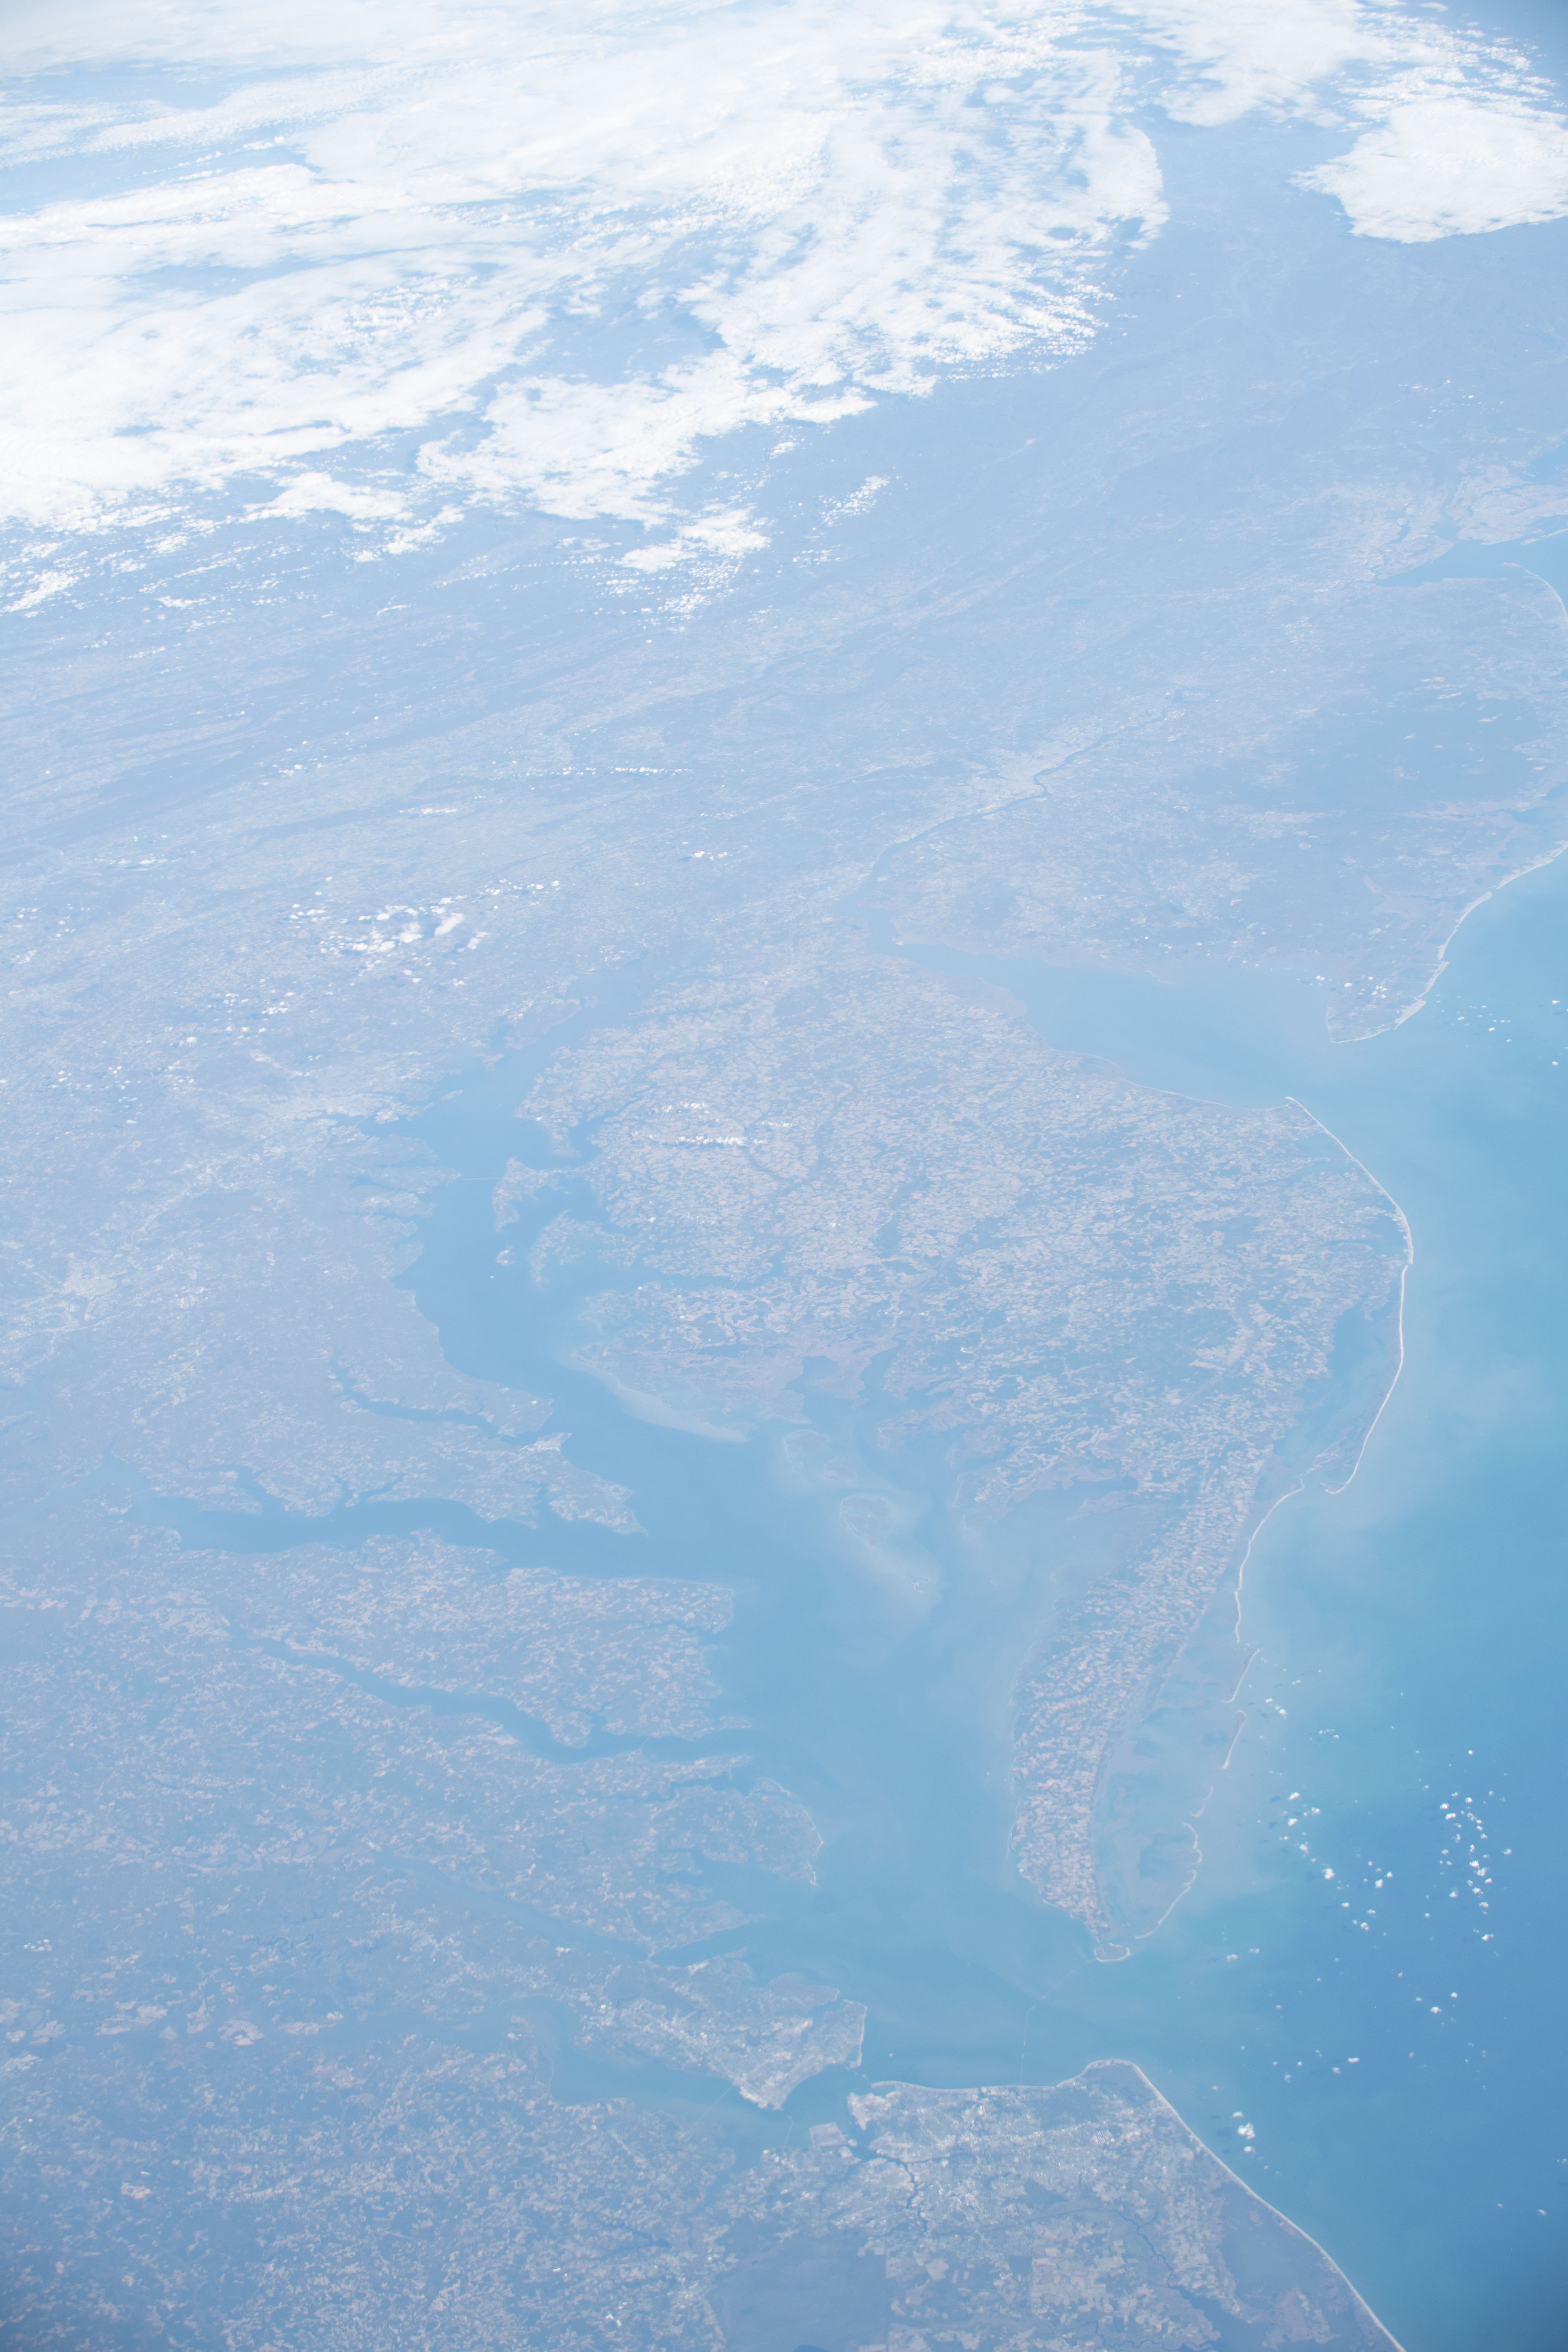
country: USA-DELAWARE
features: CHESAPEAKE BAY
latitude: 39.4
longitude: -75.5
